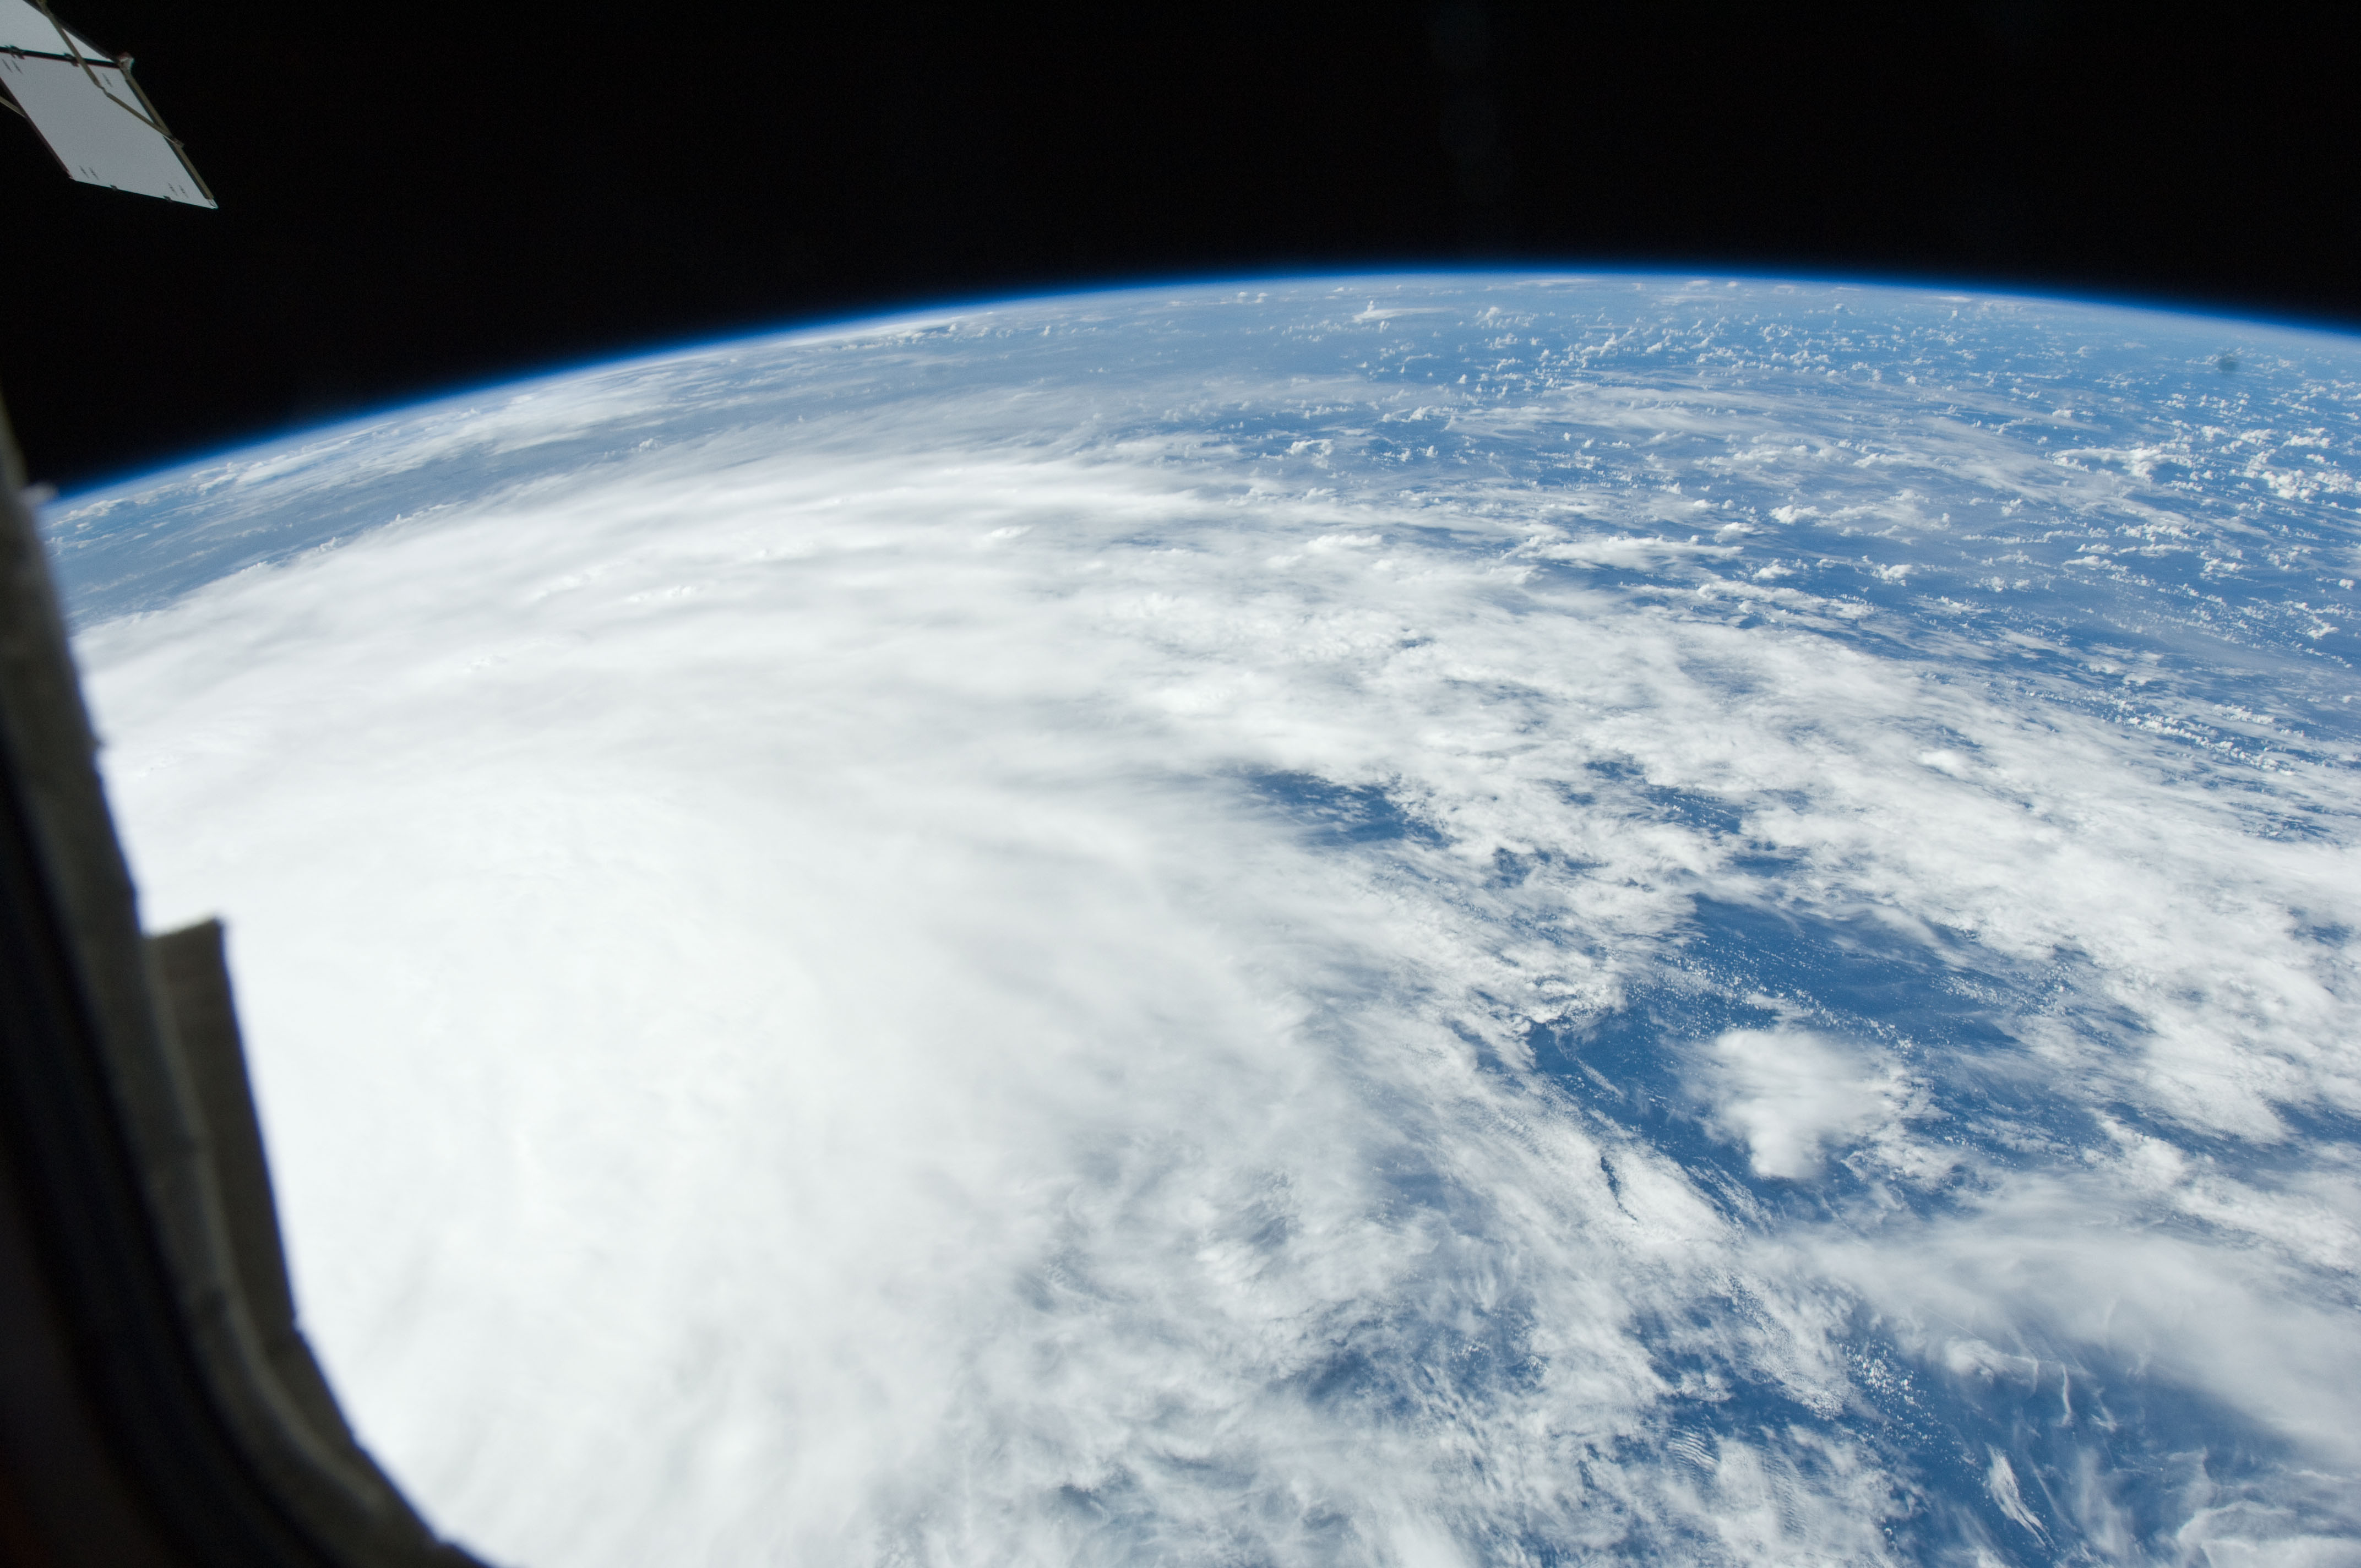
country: BAHAMAS
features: PAN-HURRICANE IRENE, ATLANTIC O., STORM BANDS, ISS
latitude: 23.5
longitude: -74.5
